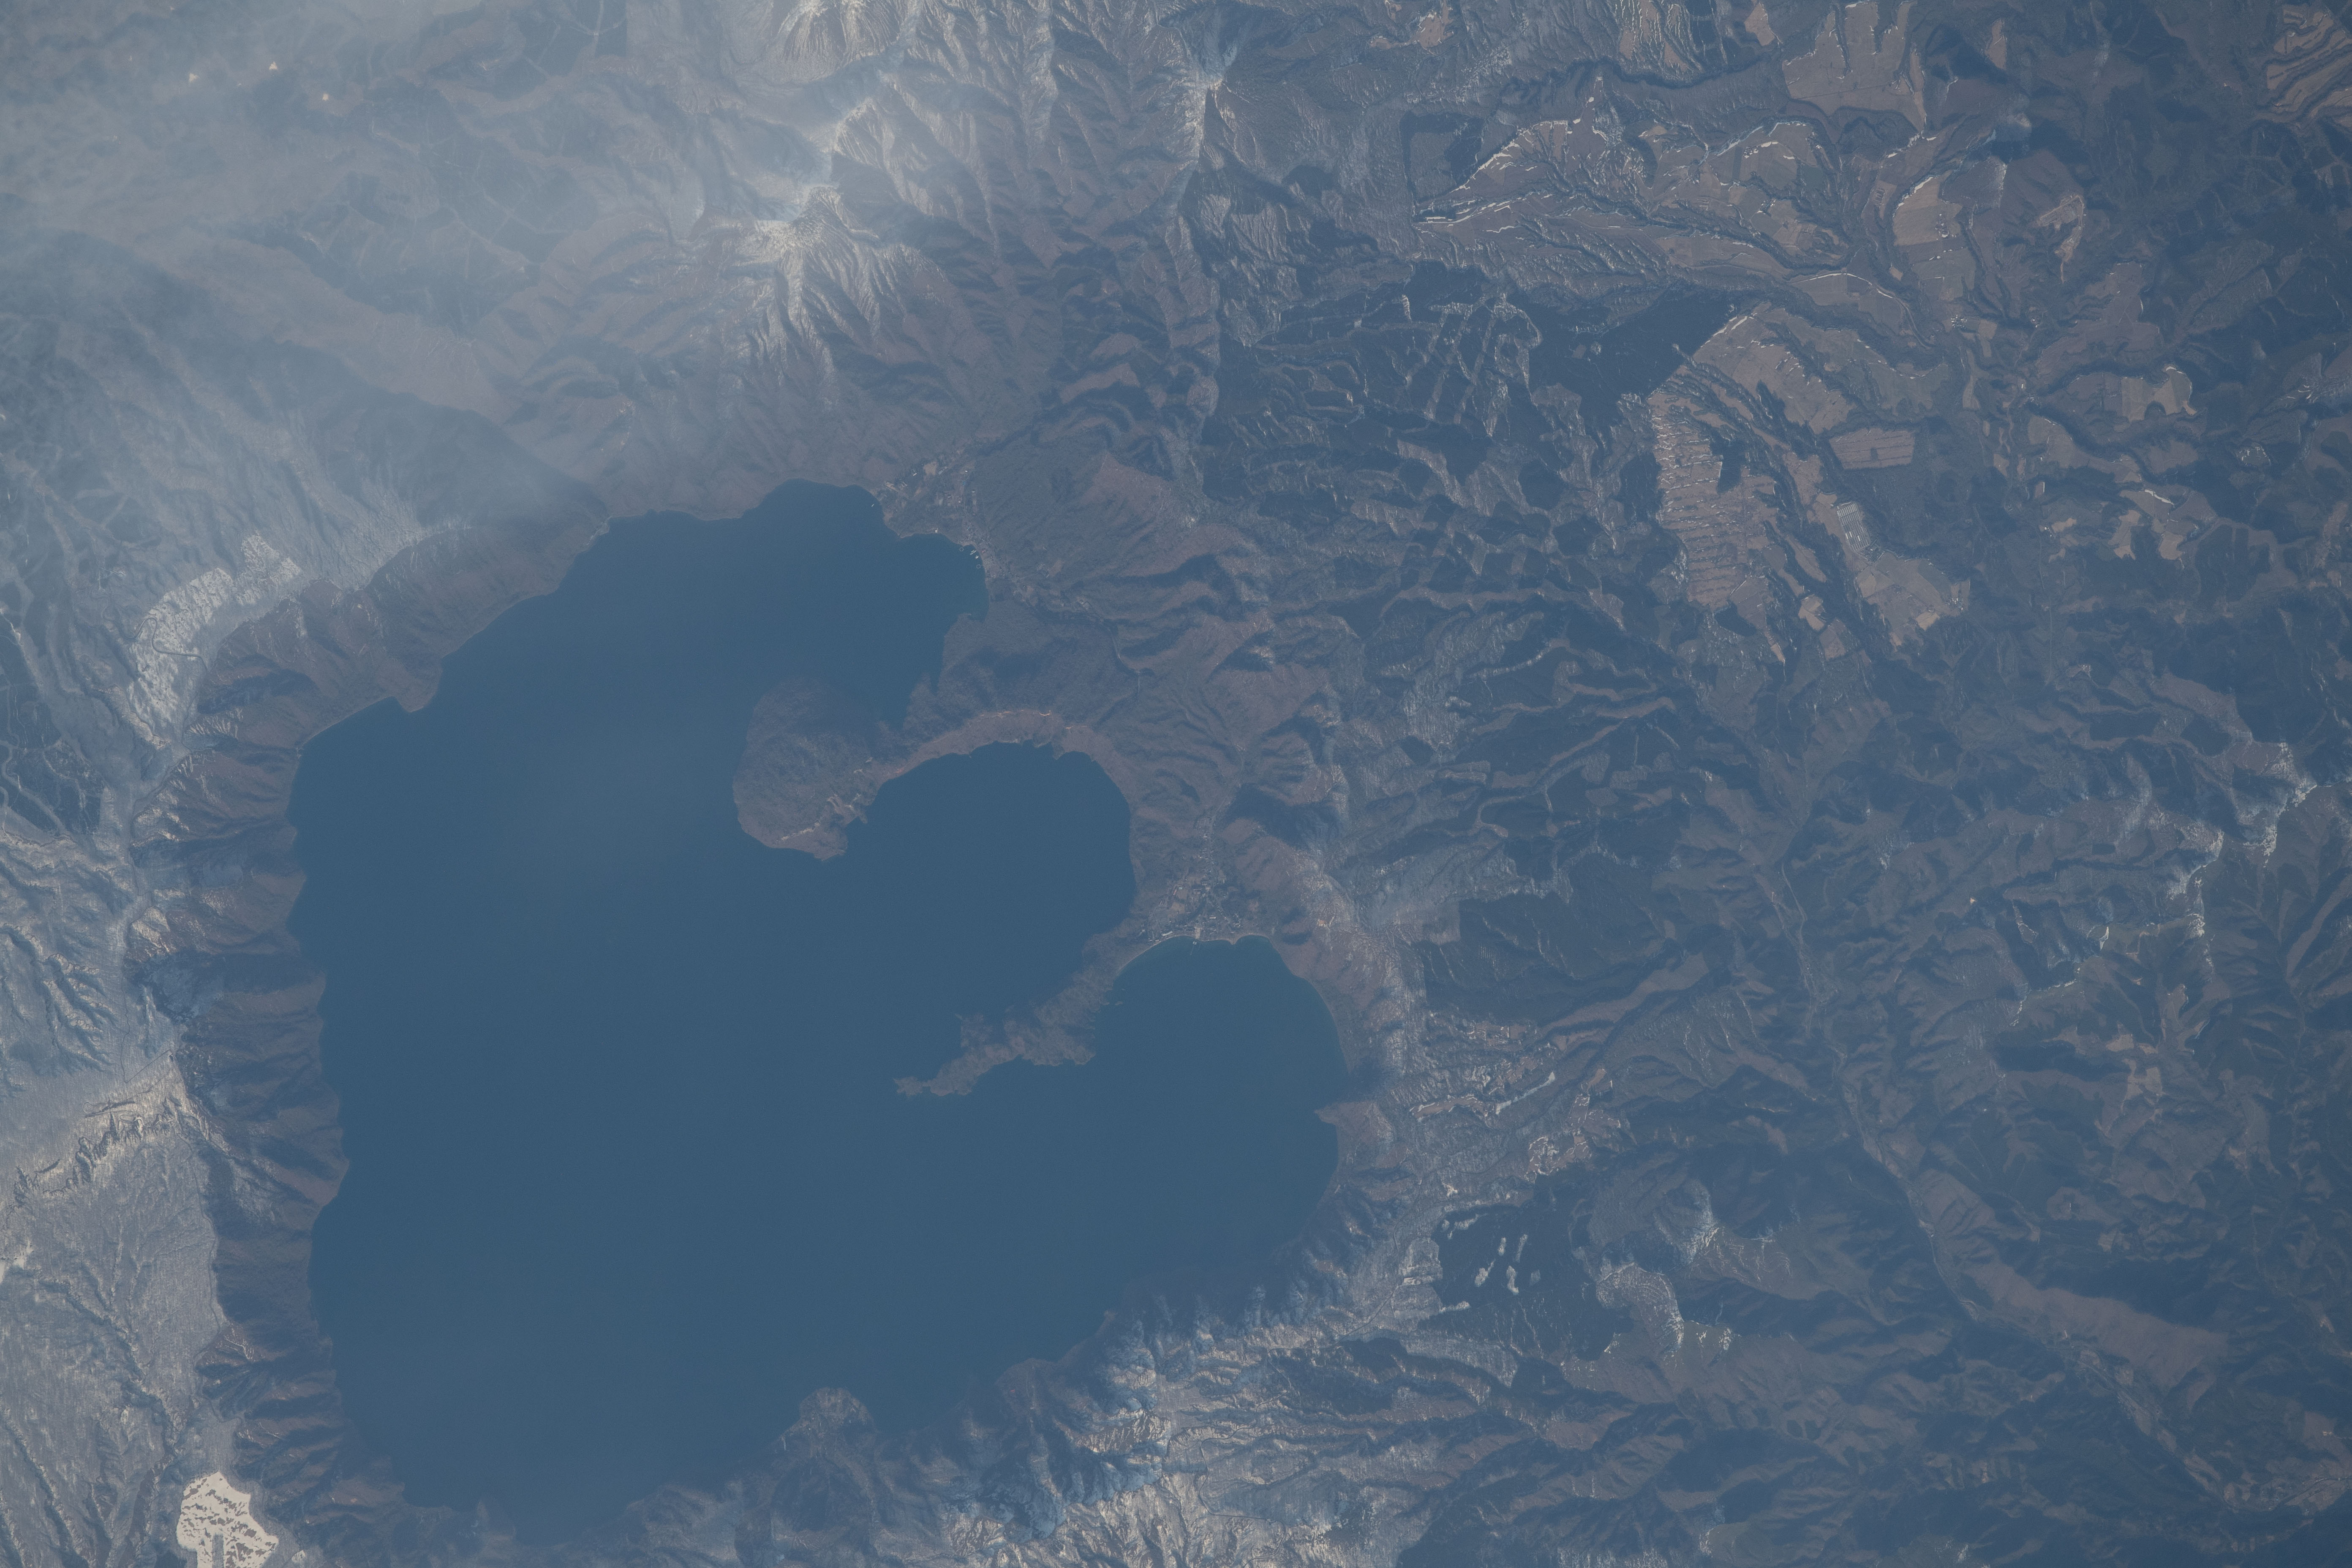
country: JAPAN
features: LAKE TOWADA
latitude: 40.5
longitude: 140.9
